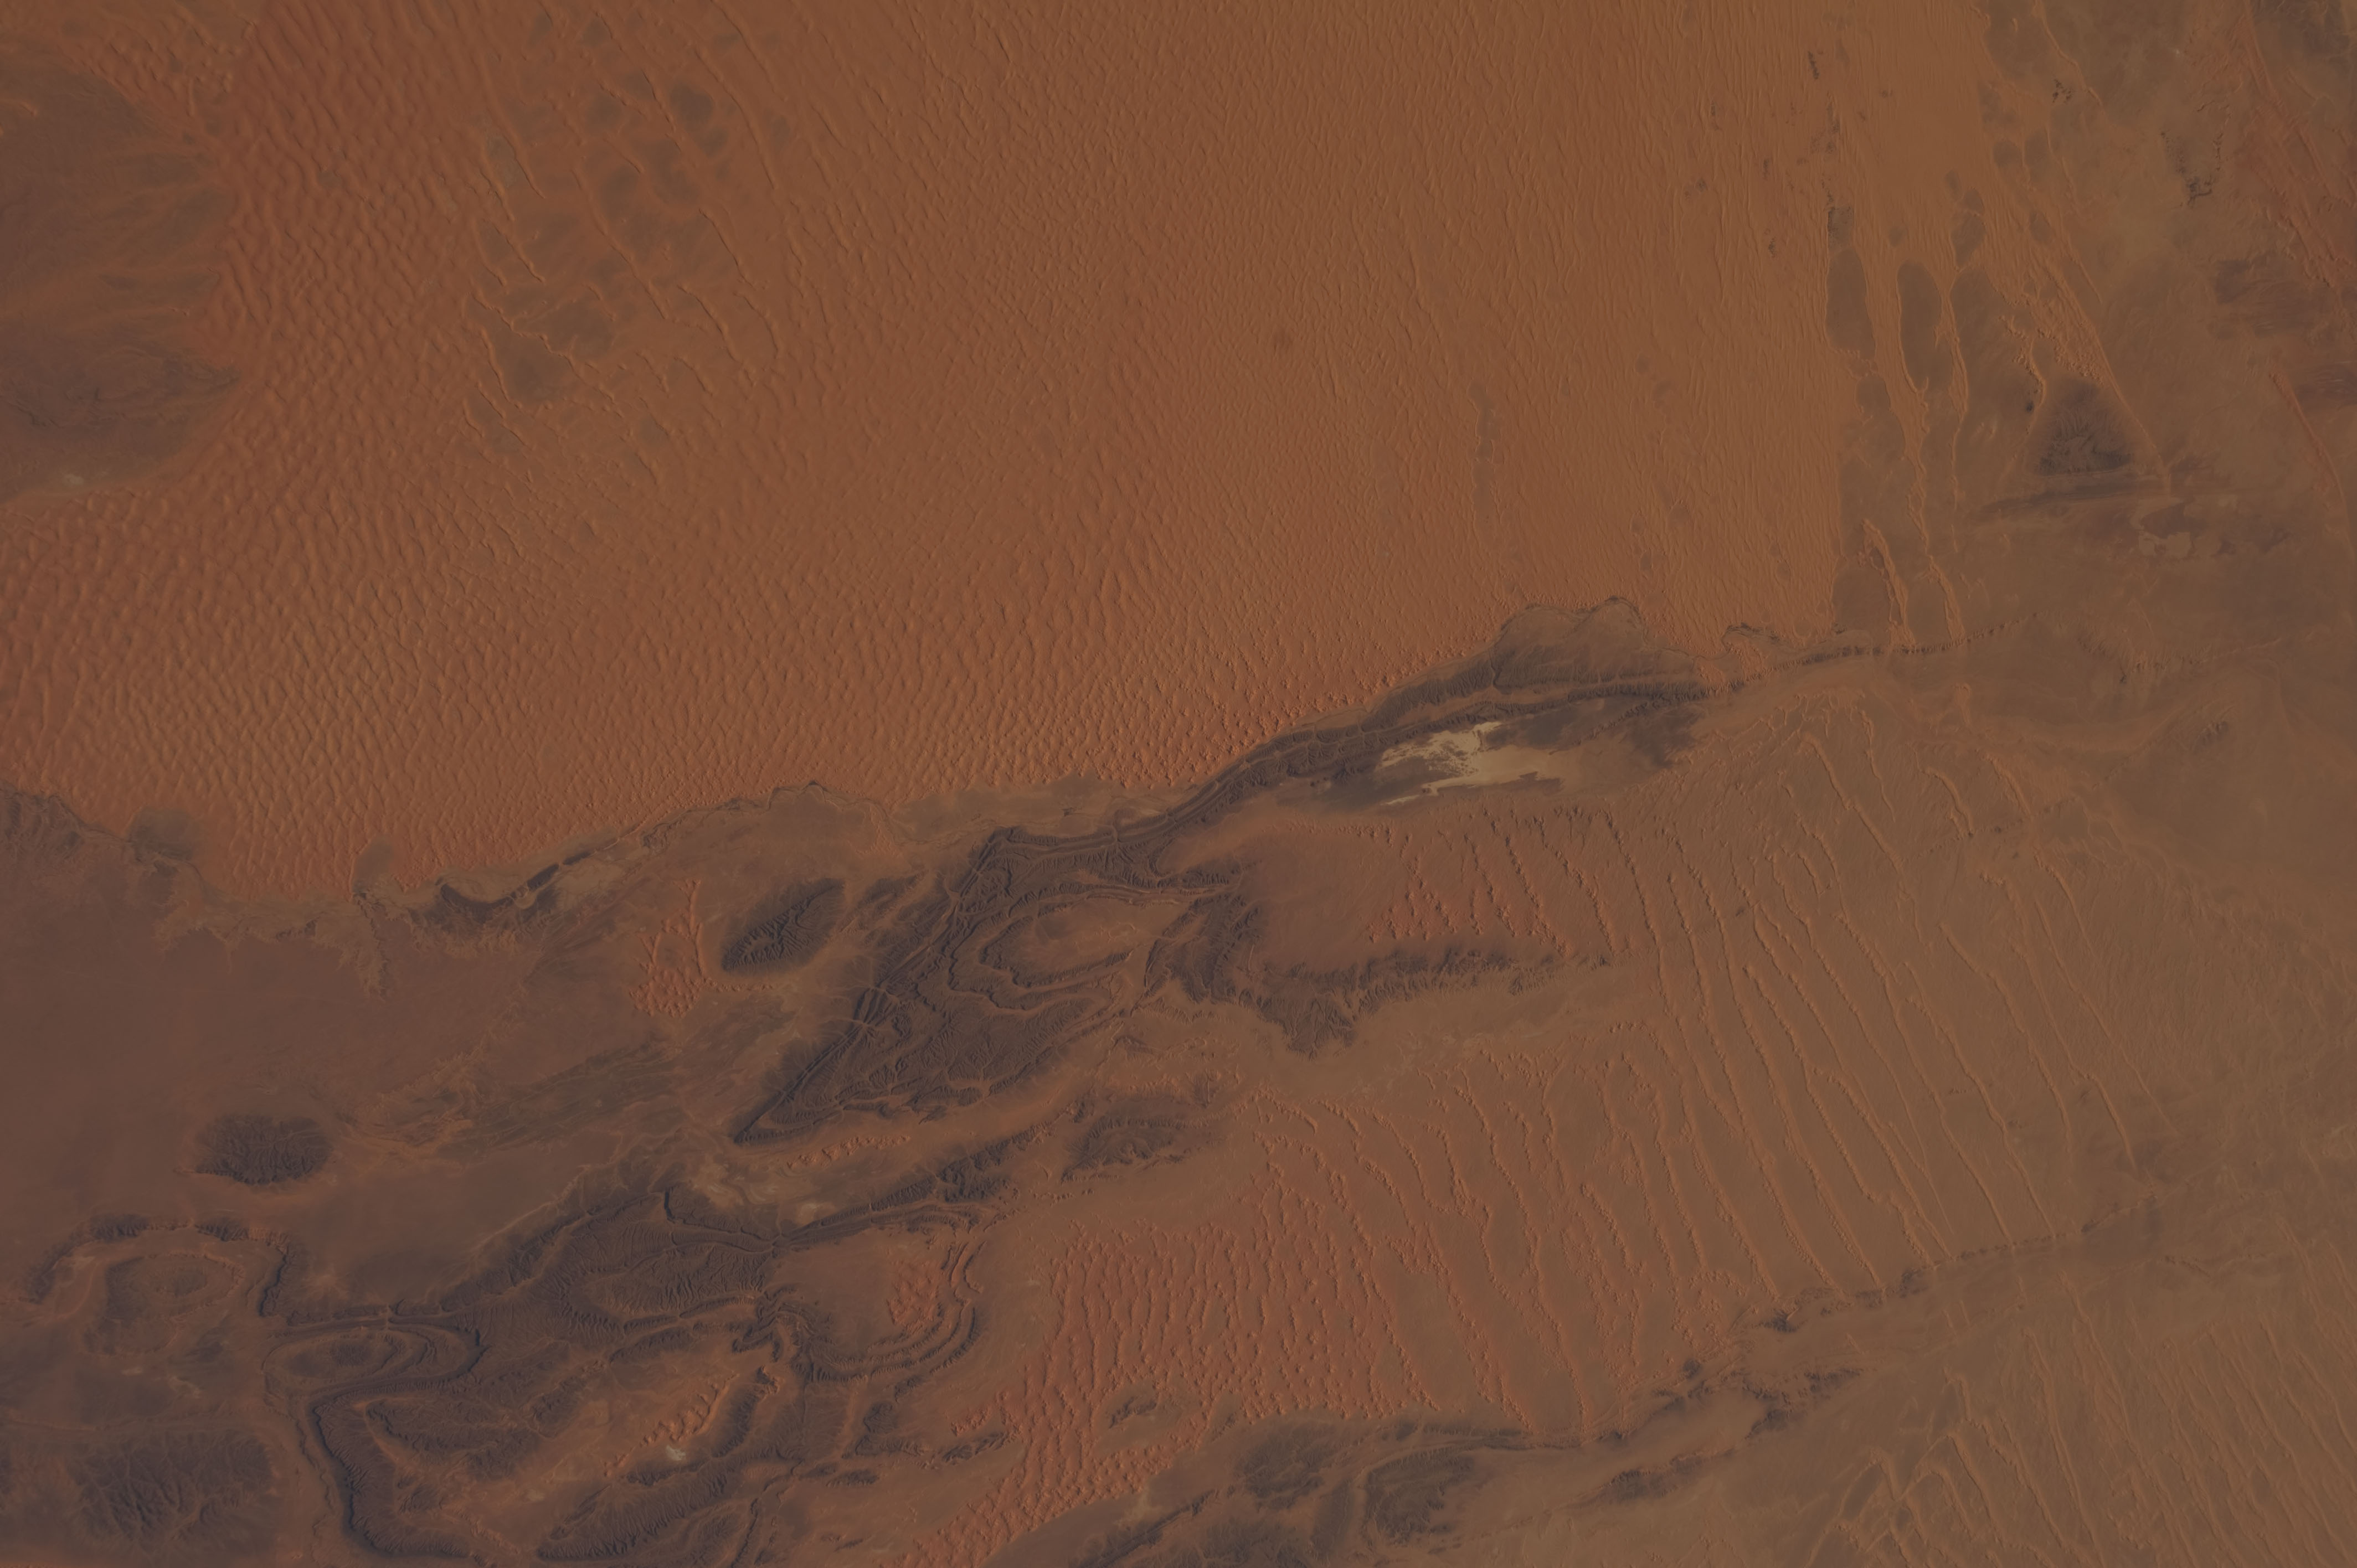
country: ALGERIA
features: DUNES, GRAND ERG OCCIDENTAL DESERT
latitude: 29.5
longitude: -1.5
